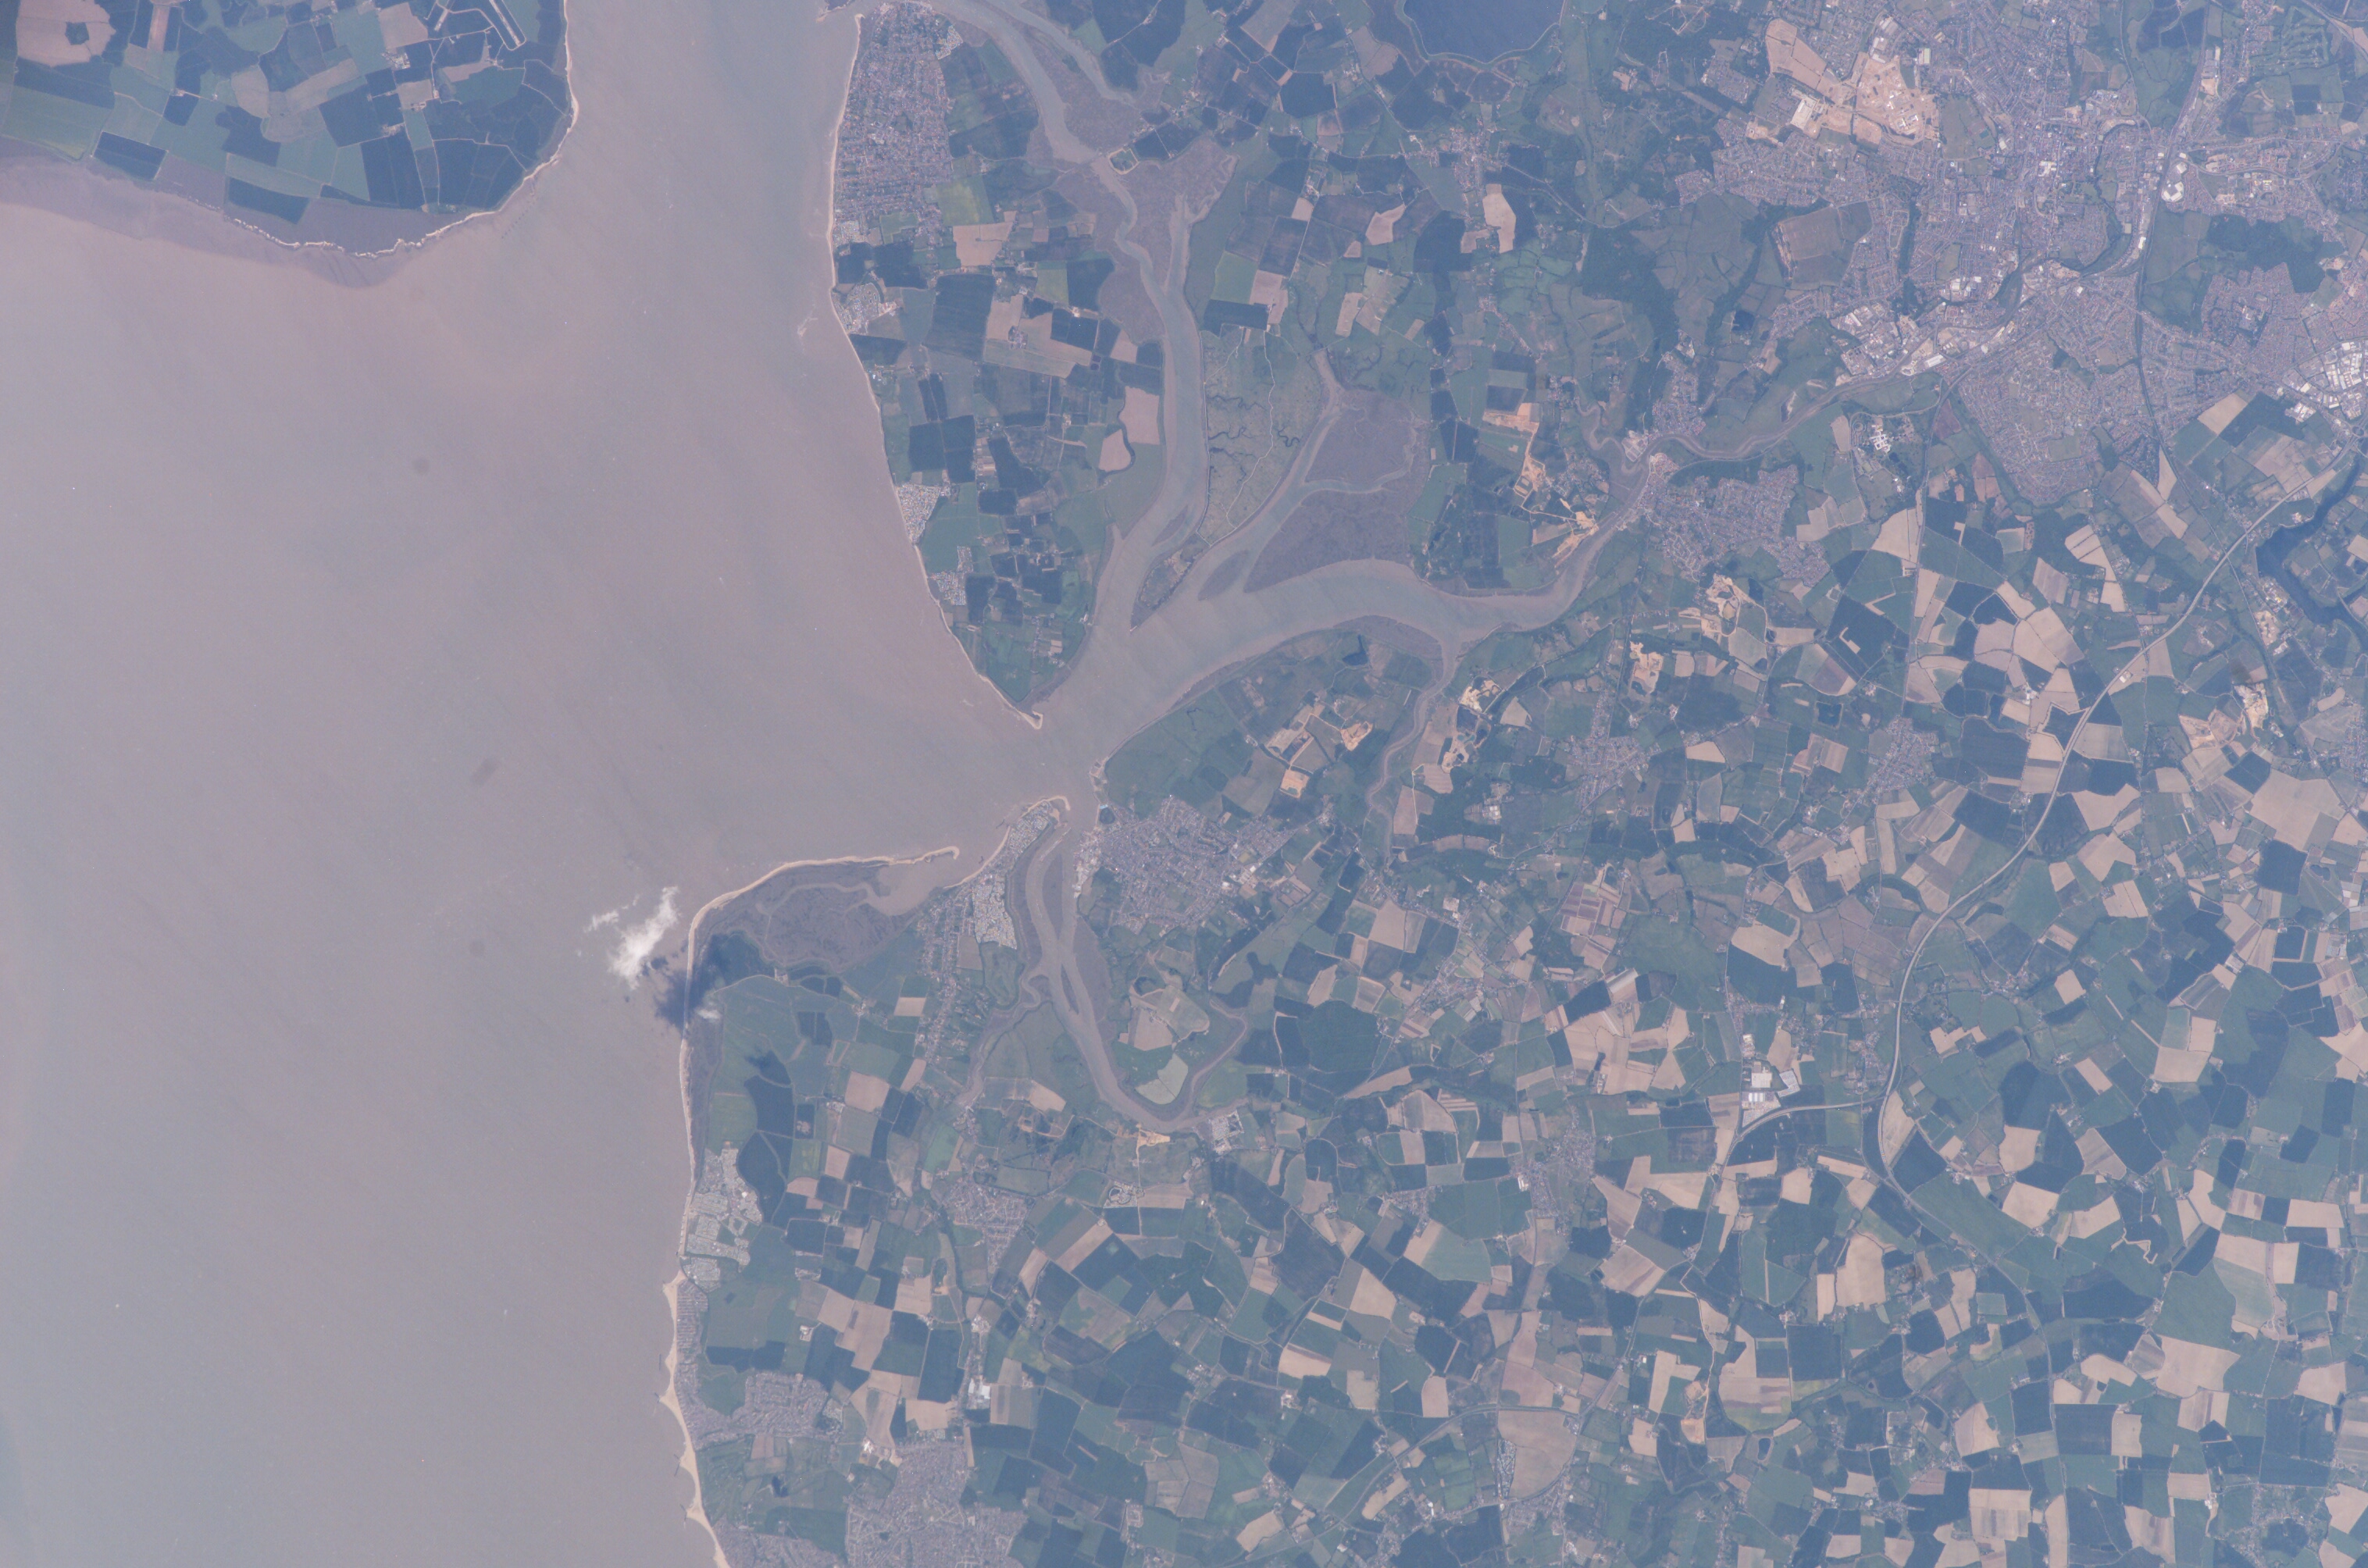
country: UK-ENGLAND
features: MERSEA I., COLCHESTER, AGR.
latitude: 51.8
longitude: 1.0
